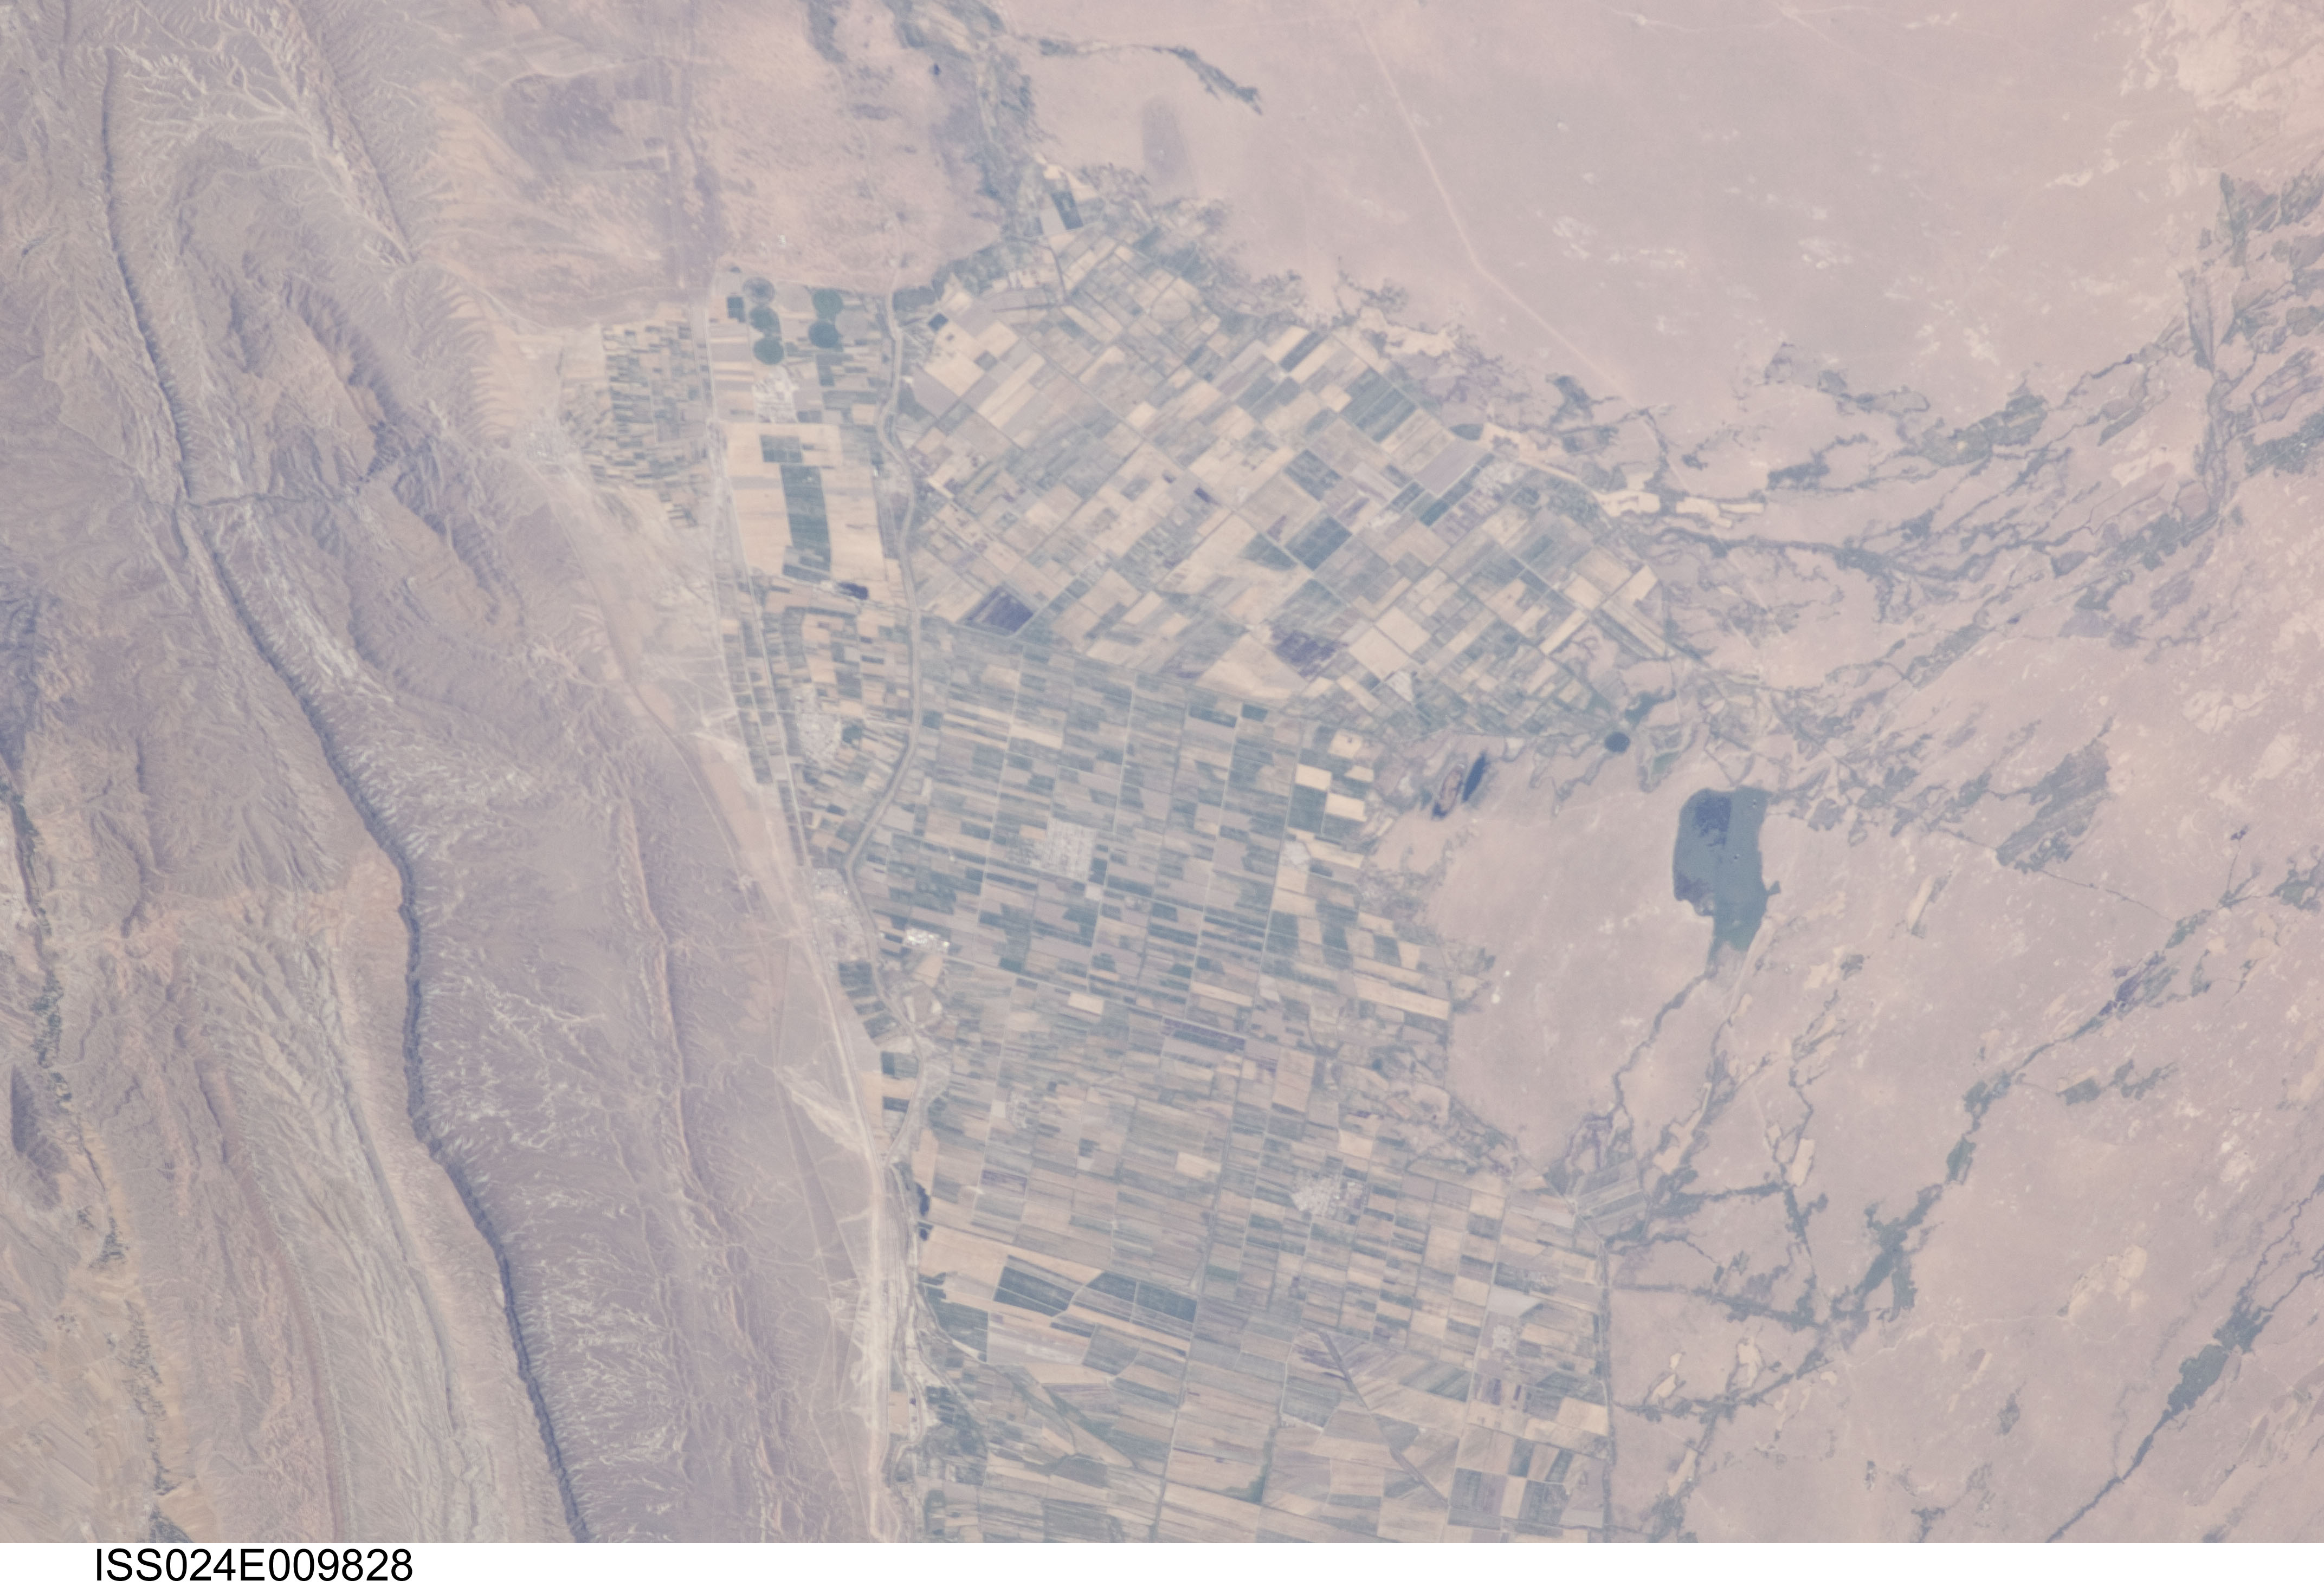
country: TURKMENISTAN
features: BABADURMAZ, DESERT, MTS., AGR.
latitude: 37.9
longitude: 58.9
